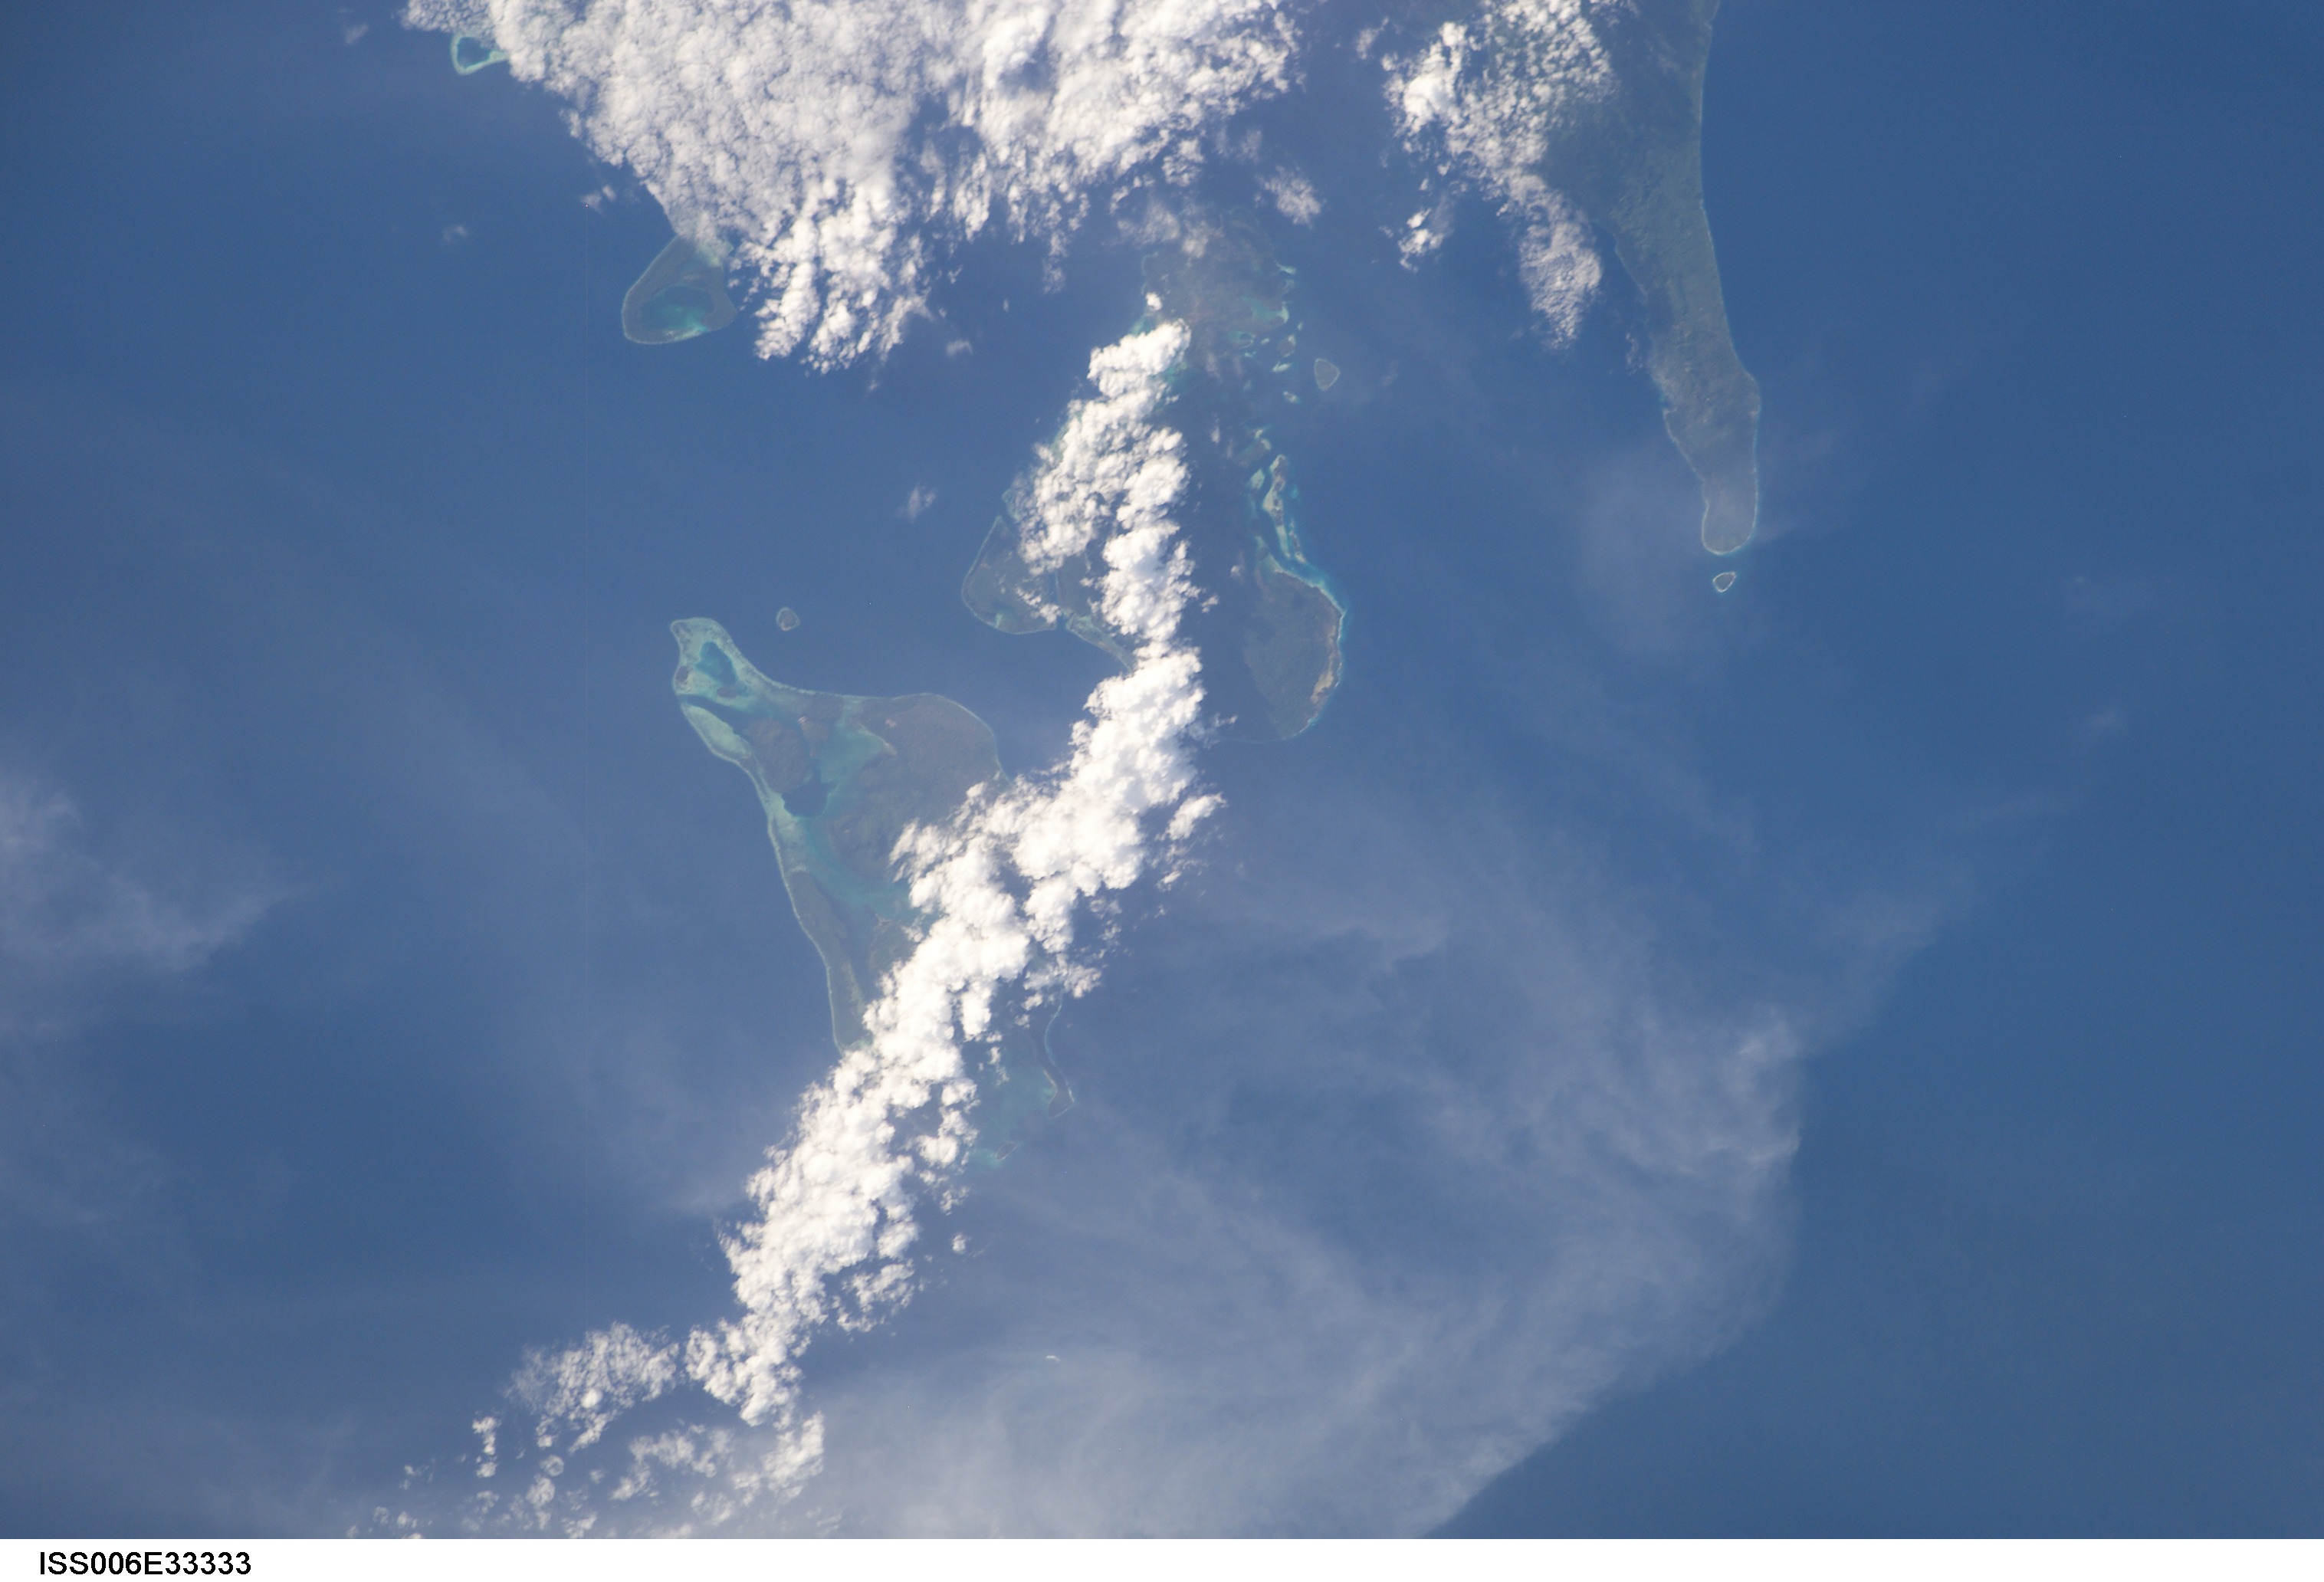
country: INDONESIA
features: DAMAR ISLAND, DJORONGA ISLAND
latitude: -1.0
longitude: 128.5
